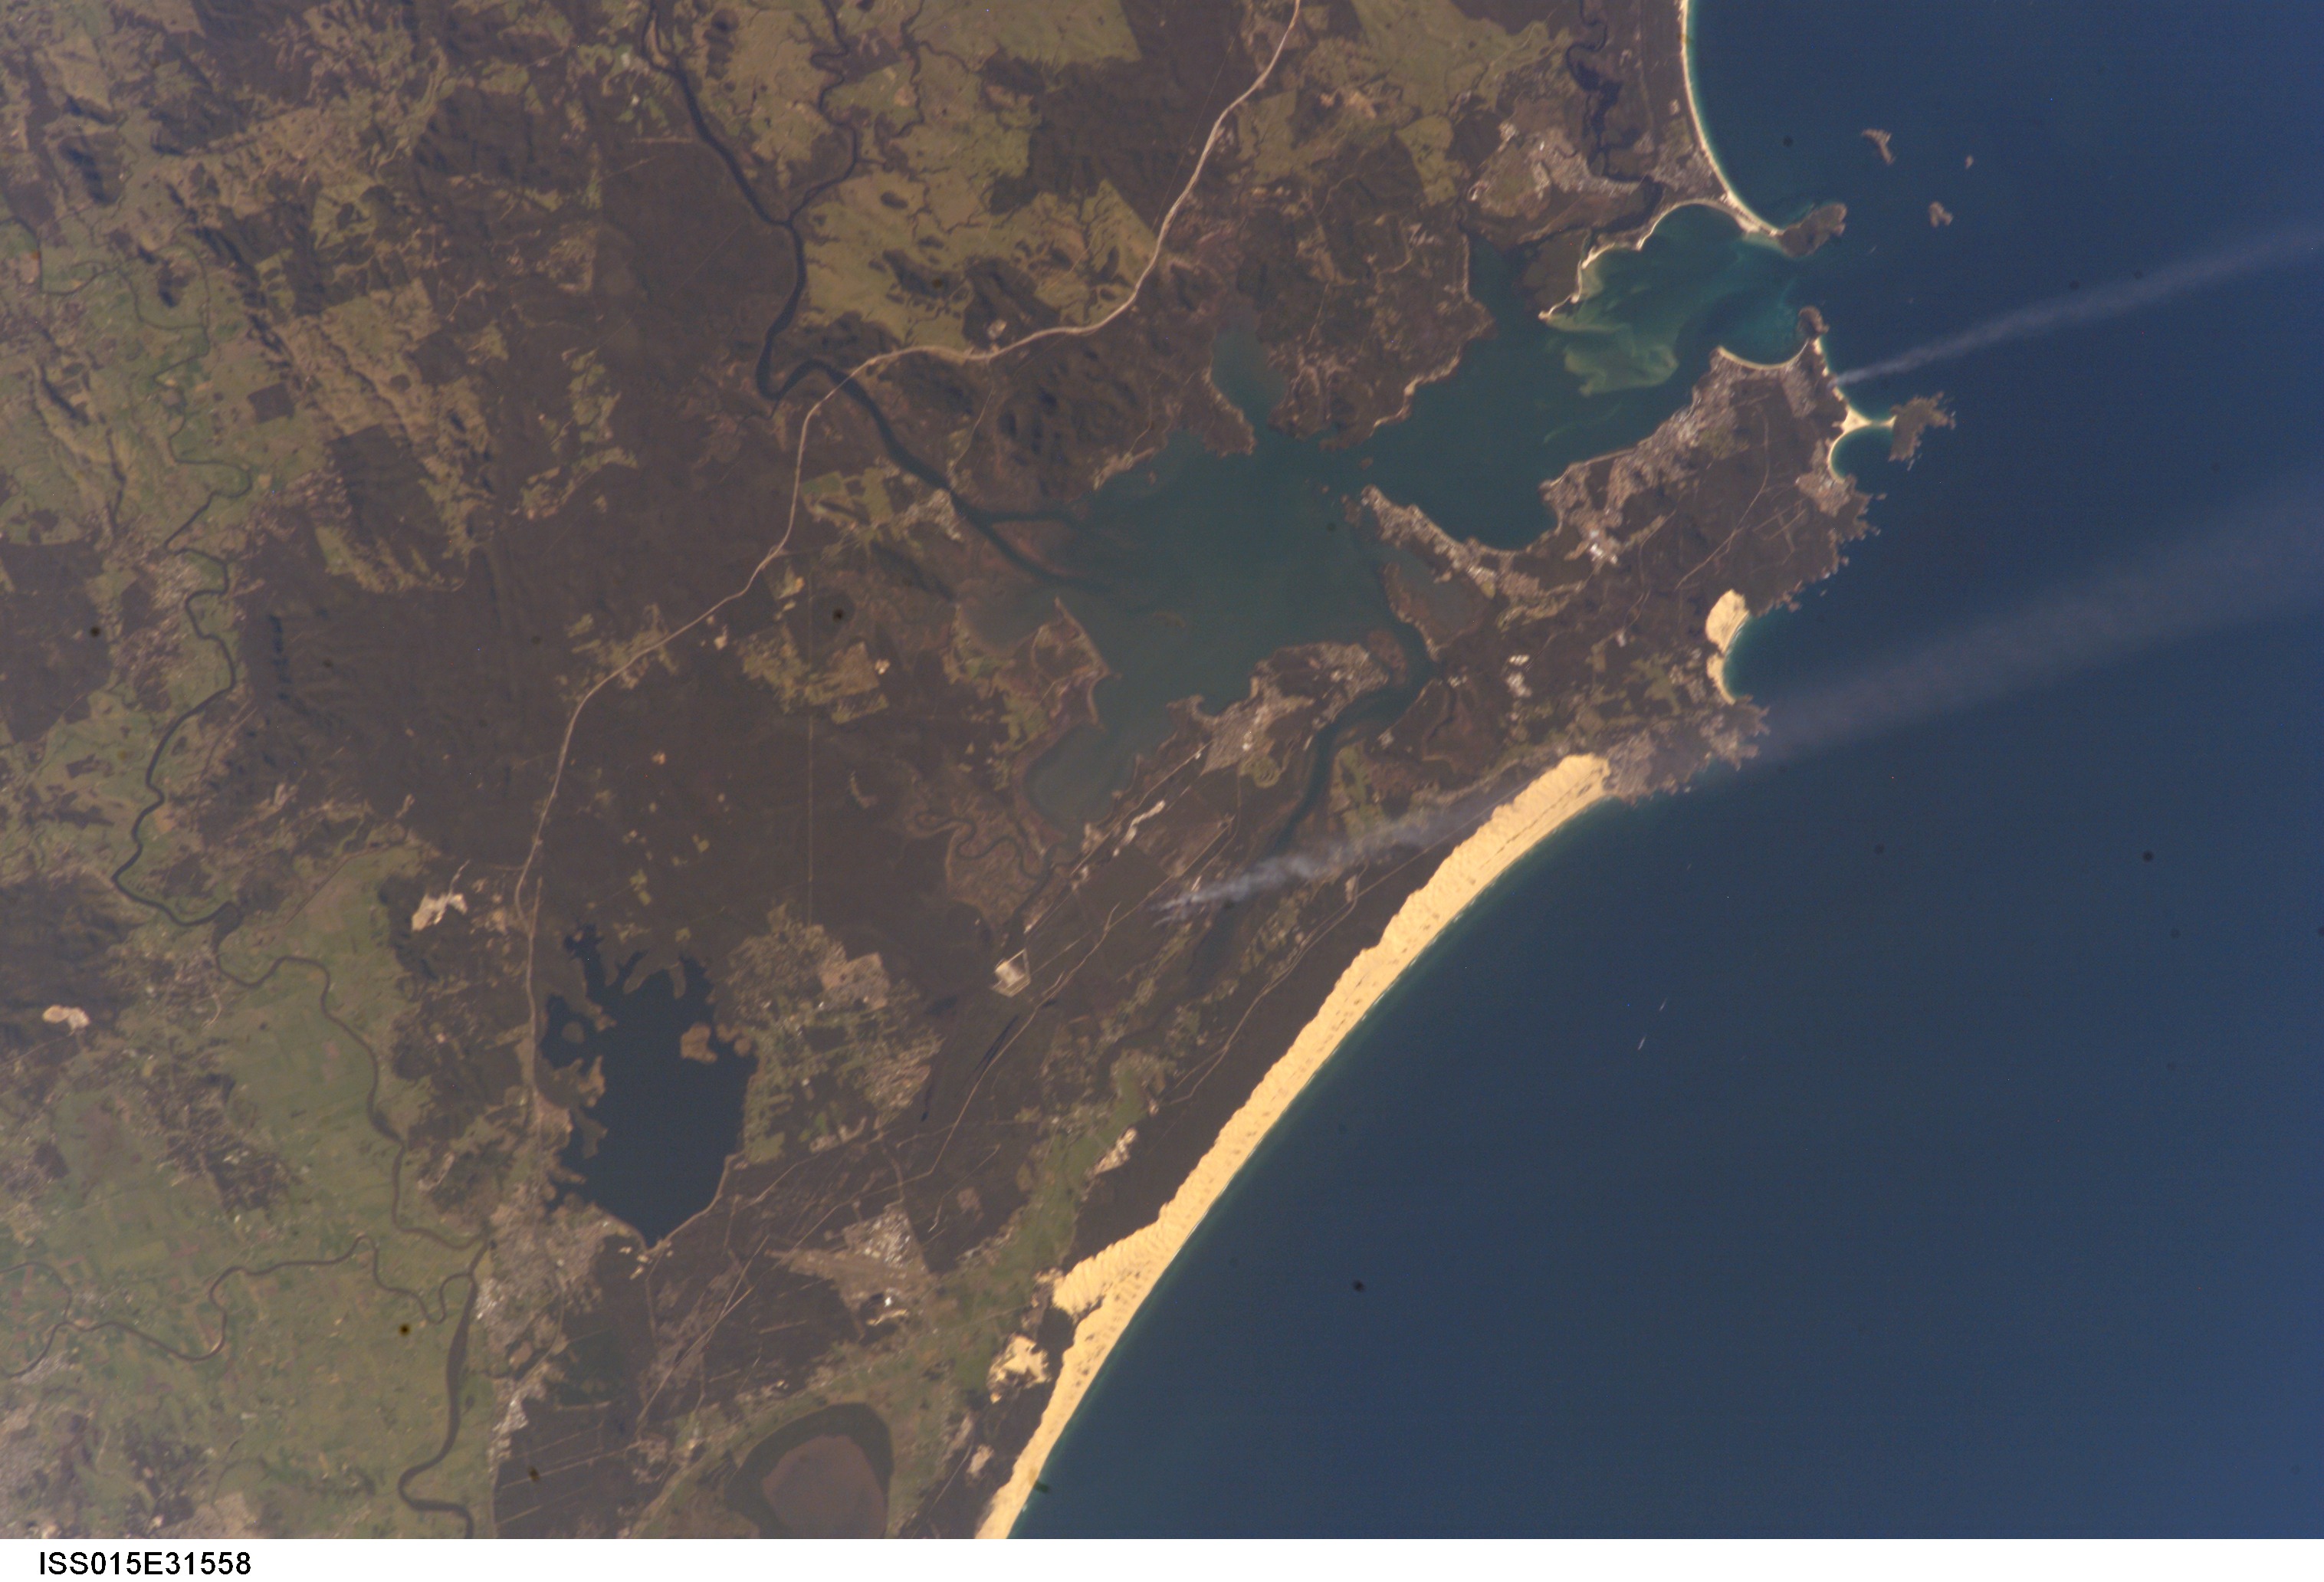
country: AUSTRALIA-NSW
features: GRAHAMSTOWN L., NELSON BAY
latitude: -32.5
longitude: 152.0
